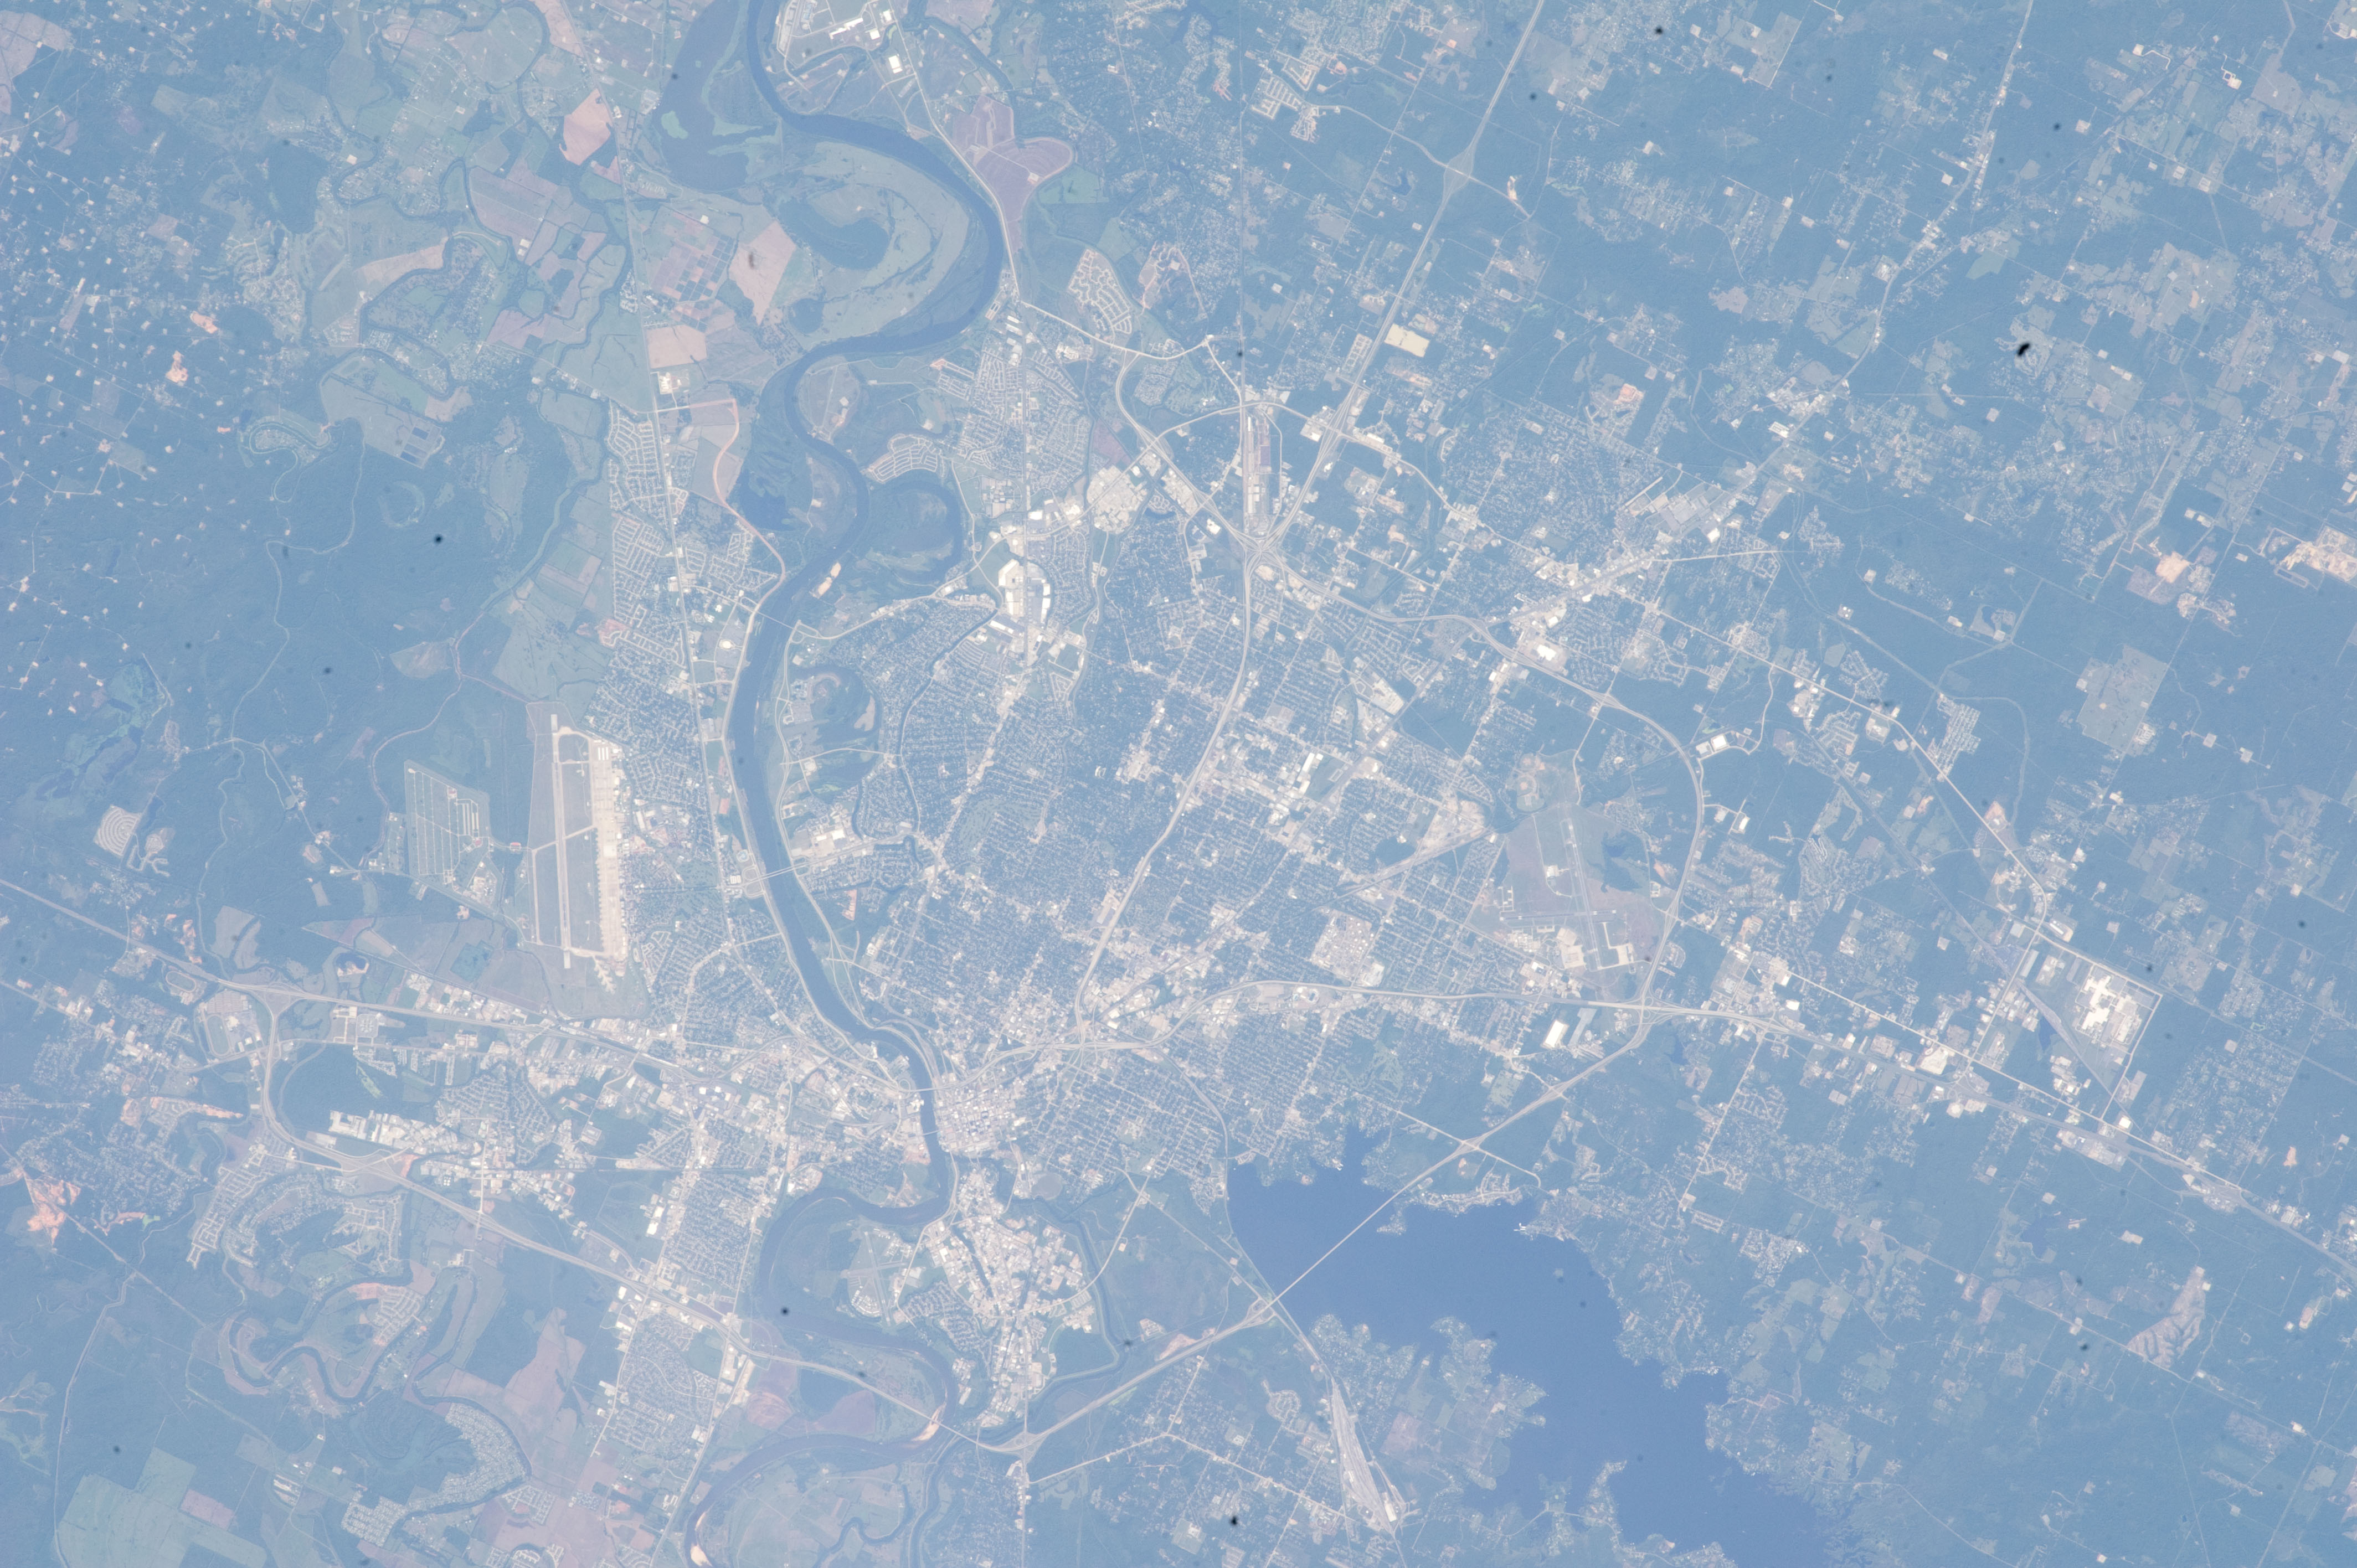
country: USA-LOUISIANA
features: SHREVEPORT, AIRPORT, RED R.
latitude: 32.4
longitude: -93.8
